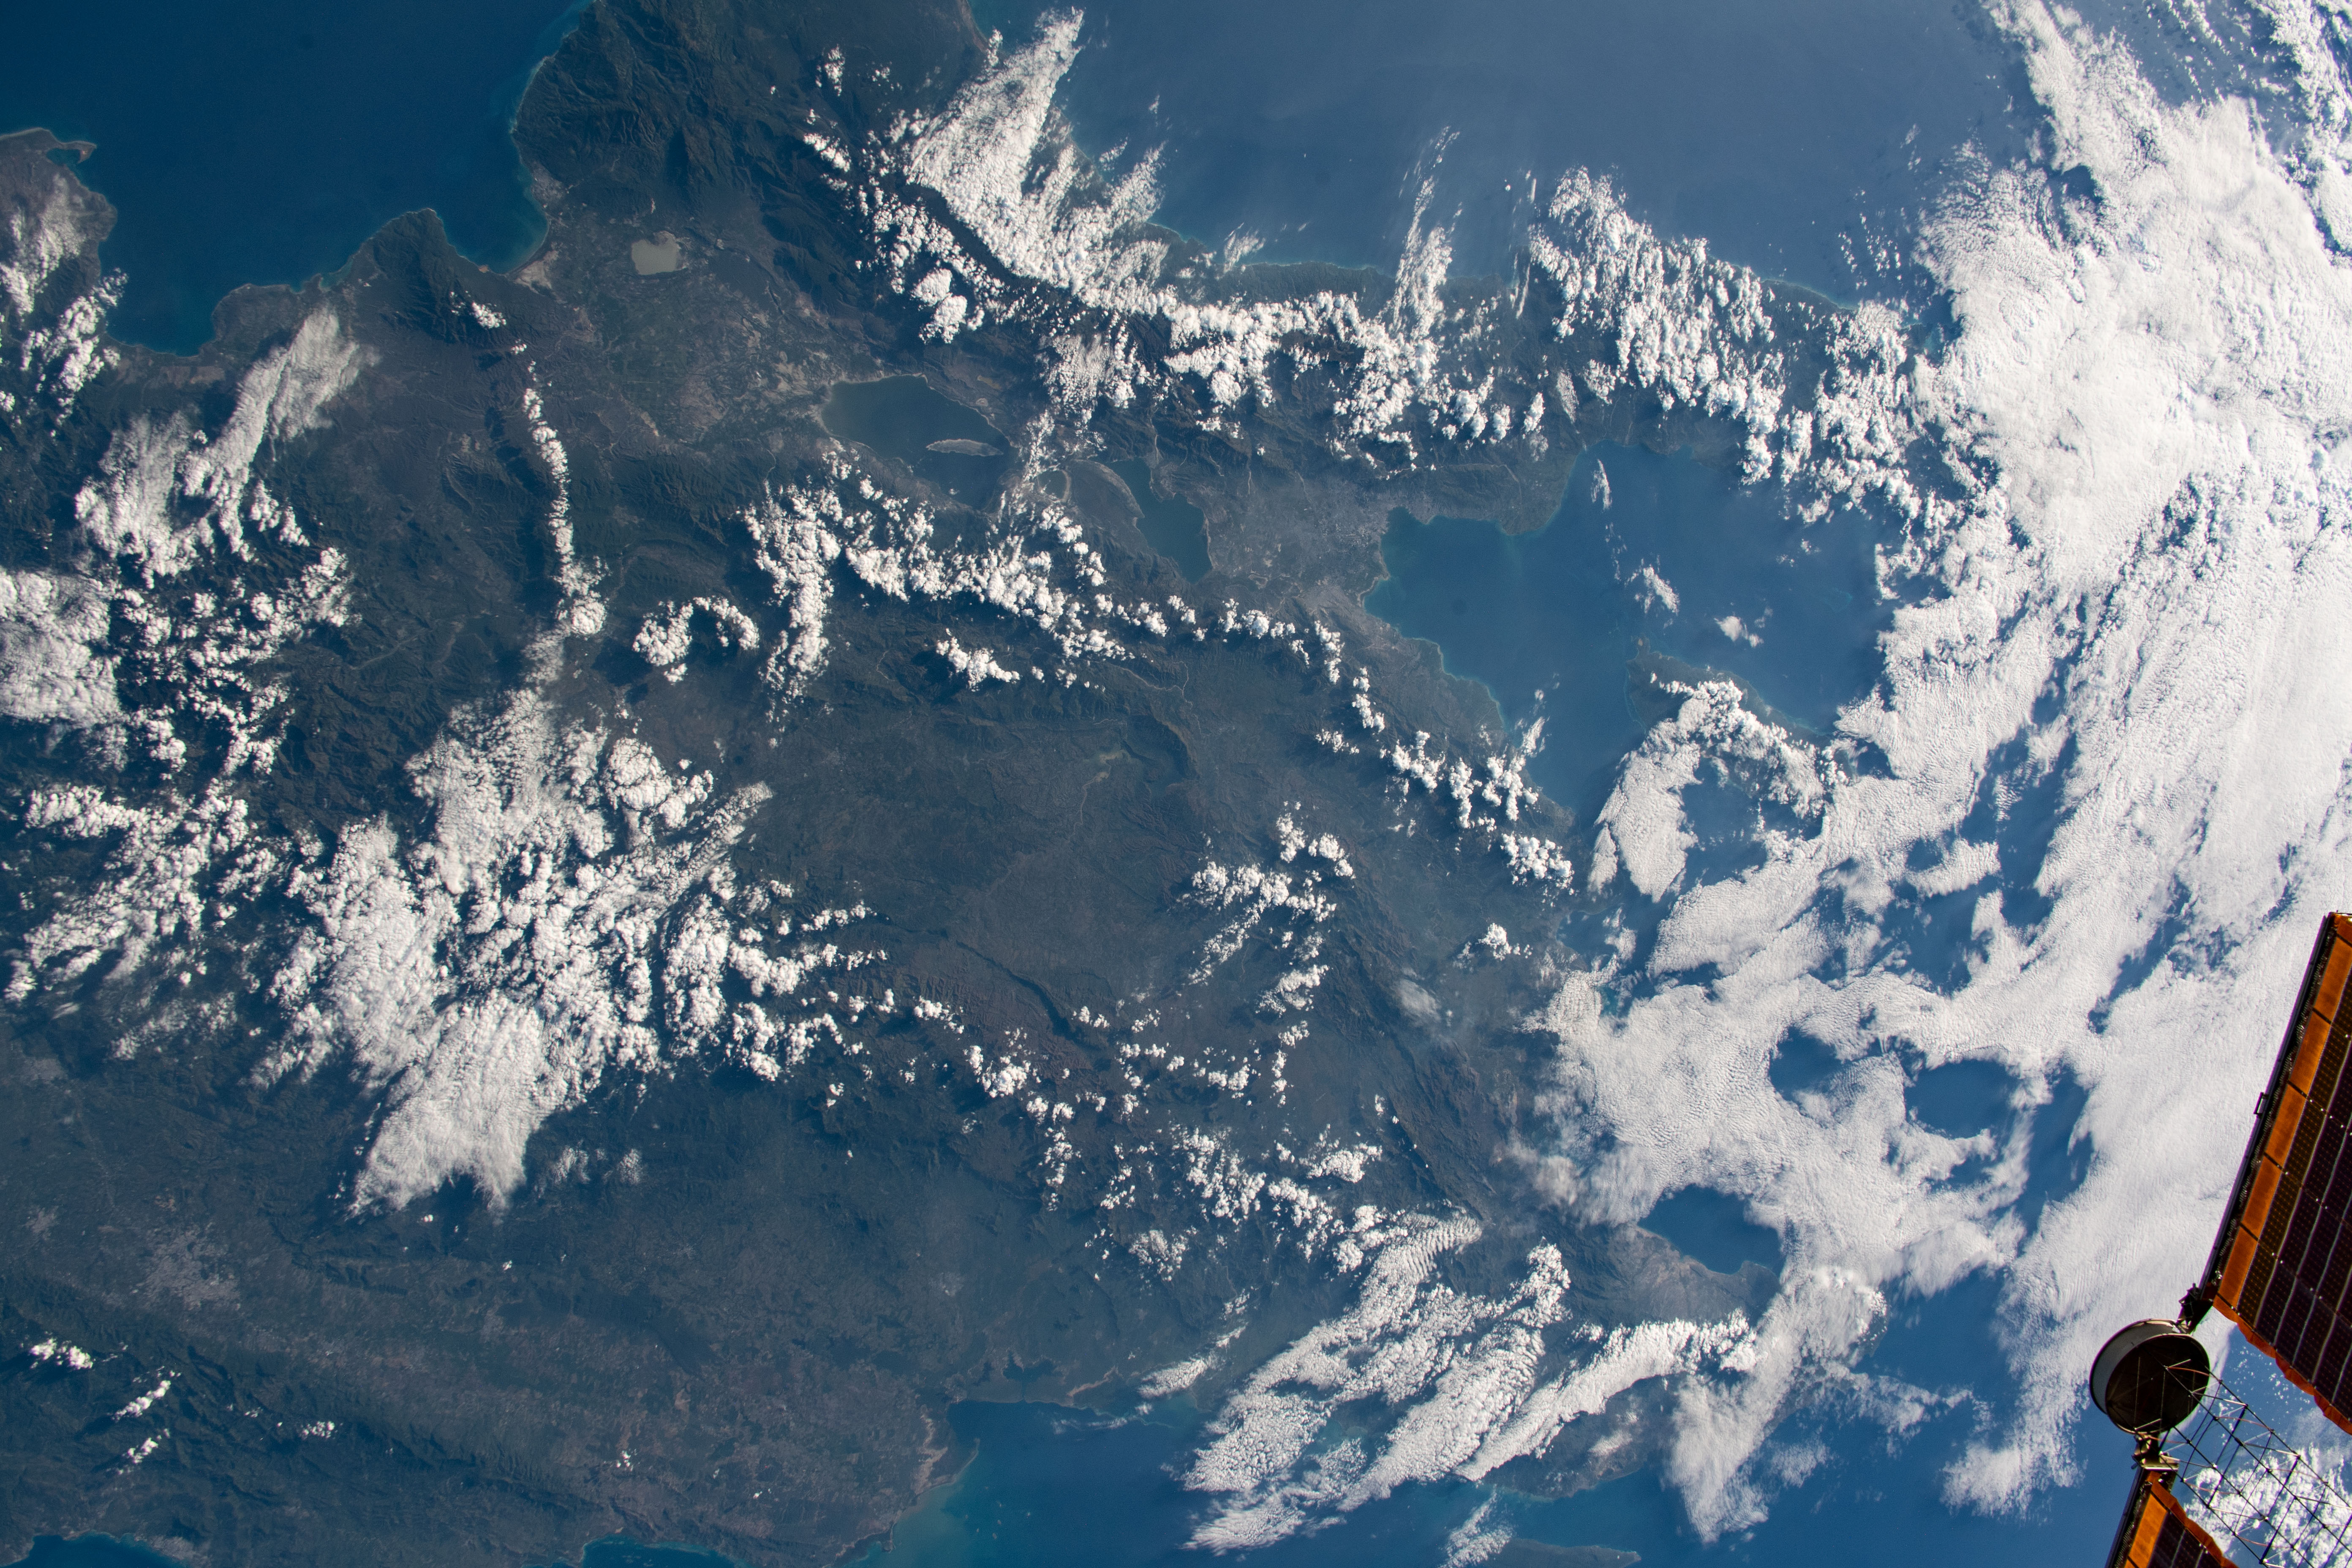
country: HAITI
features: DOMINICAN REPUBLIC, HAITI
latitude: 19.0
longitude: -72.5
